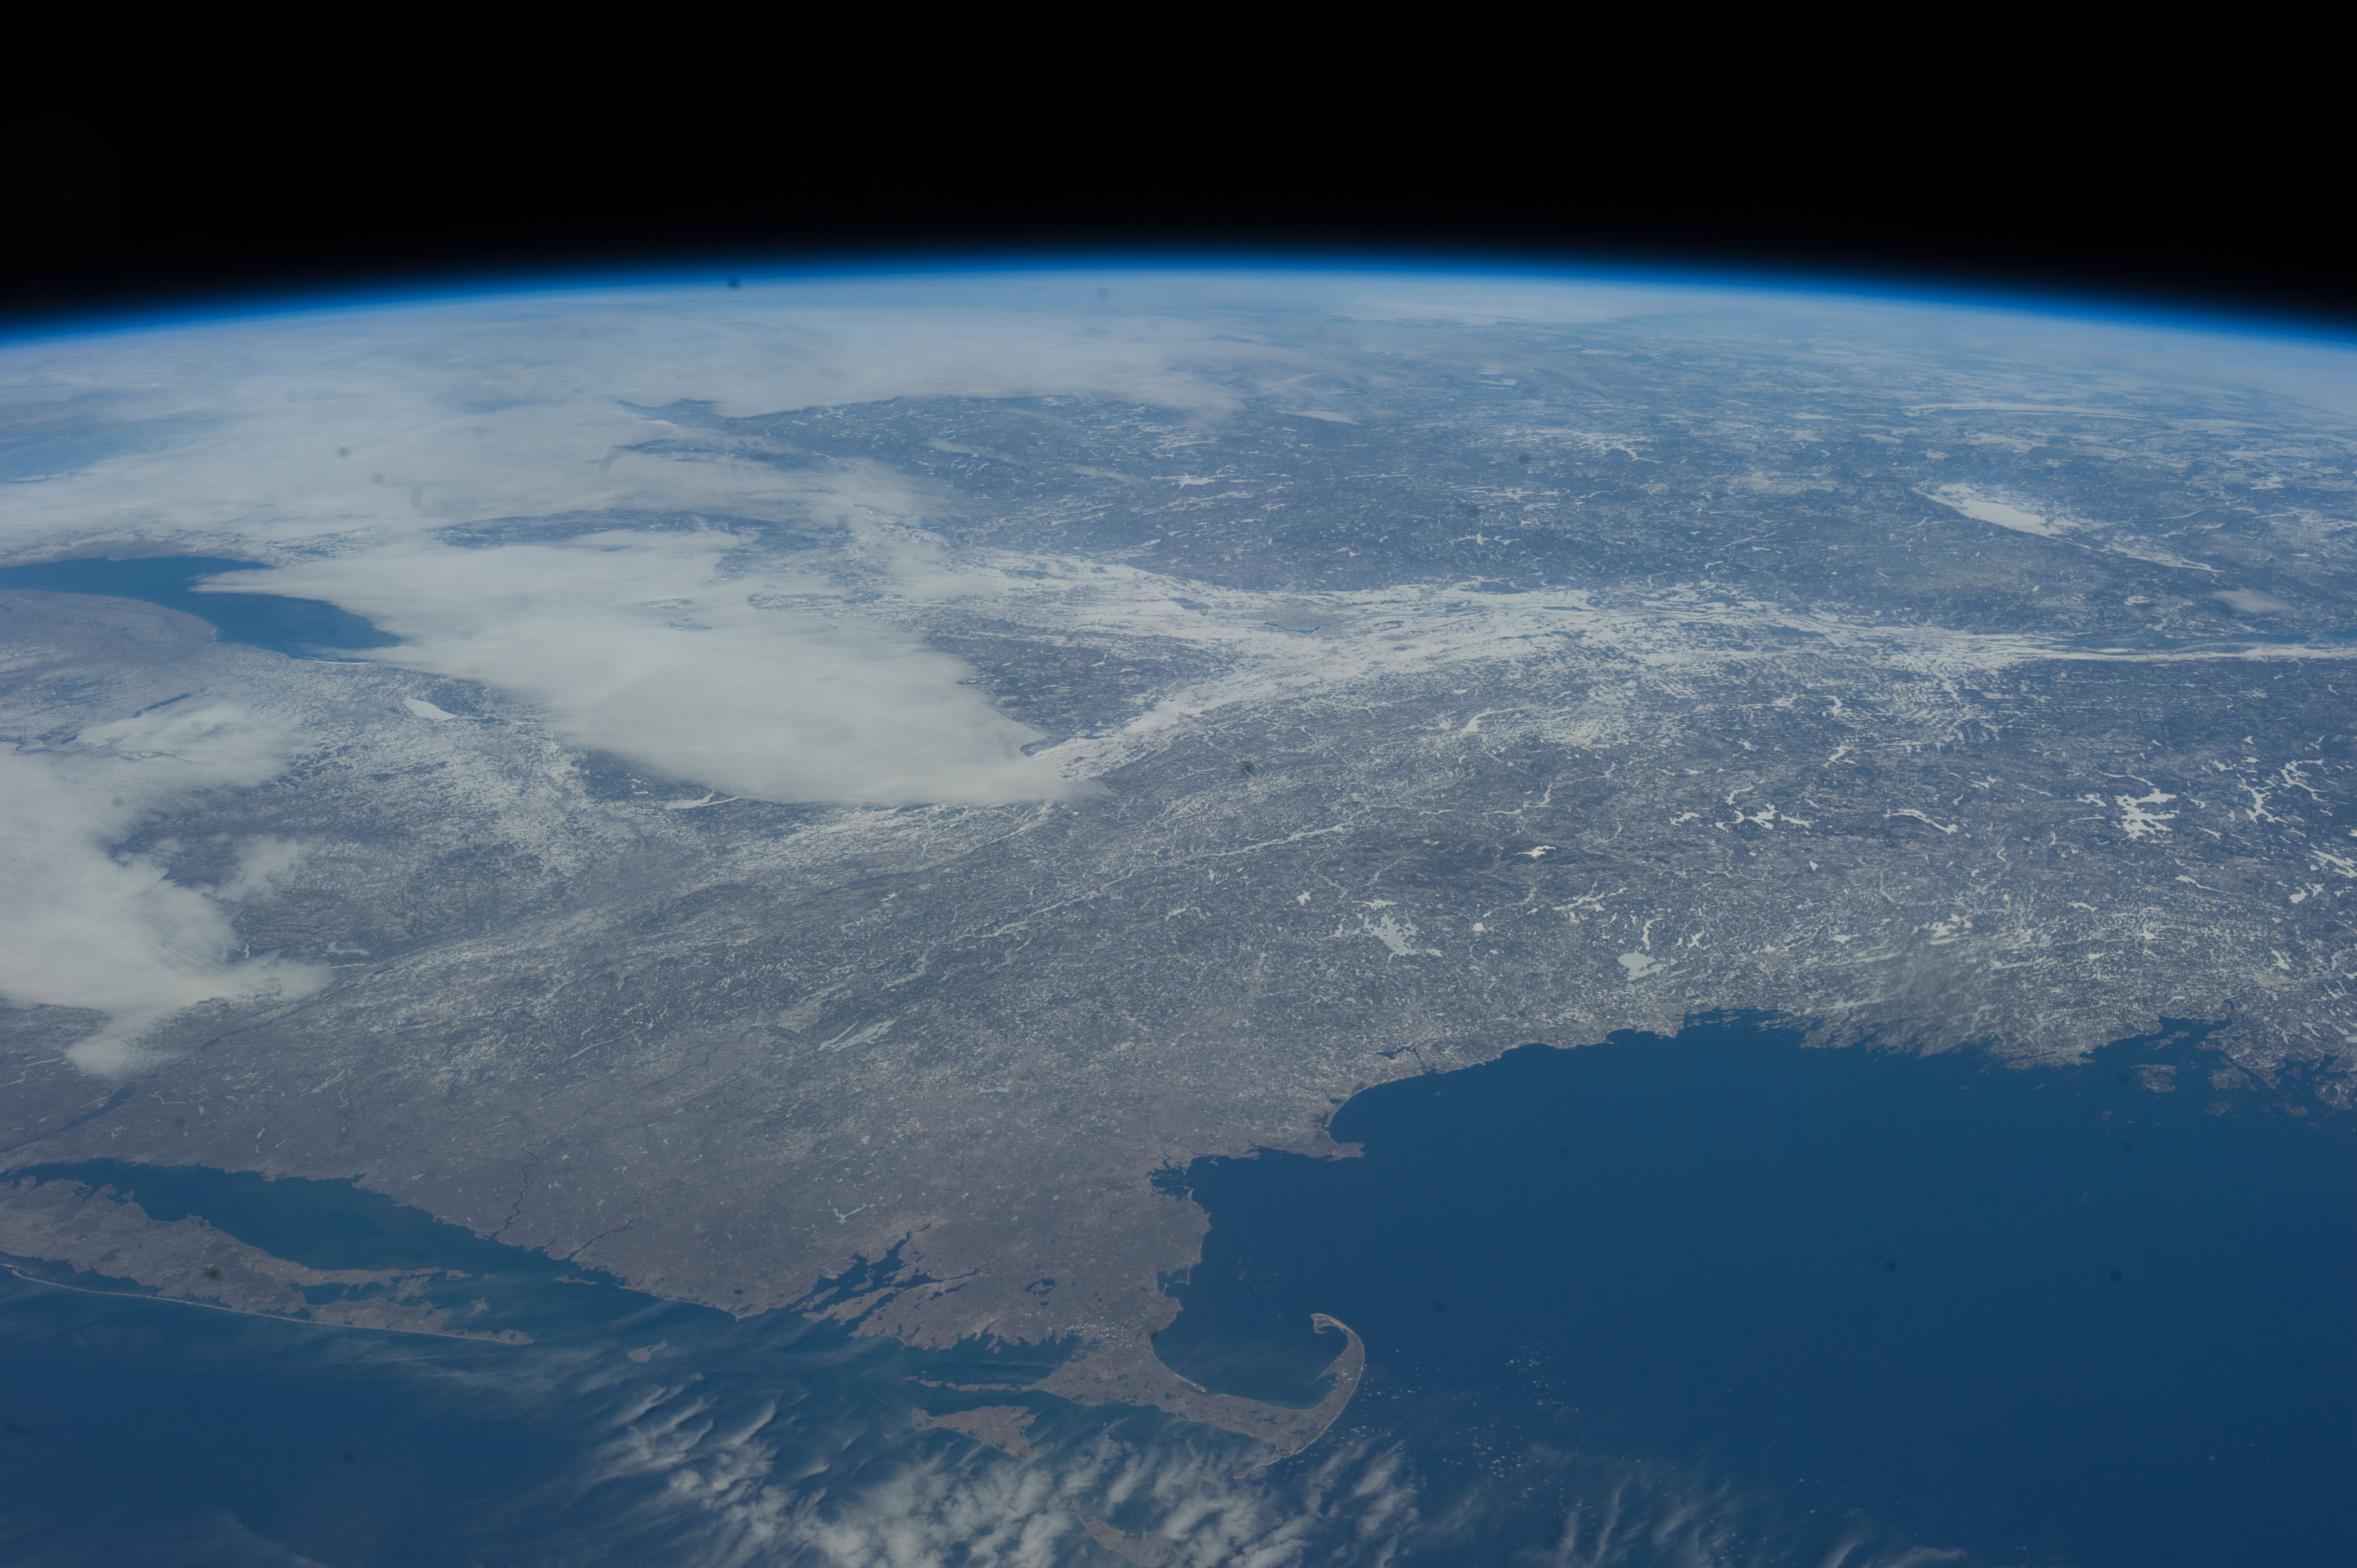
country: USA-VERMONT
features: BOSTON, PROVIDENCE, LONG ISLAND, CAPE COD, LAKE ONTARIO, EARTH LIMB
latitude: 43.8
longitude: -73.3
